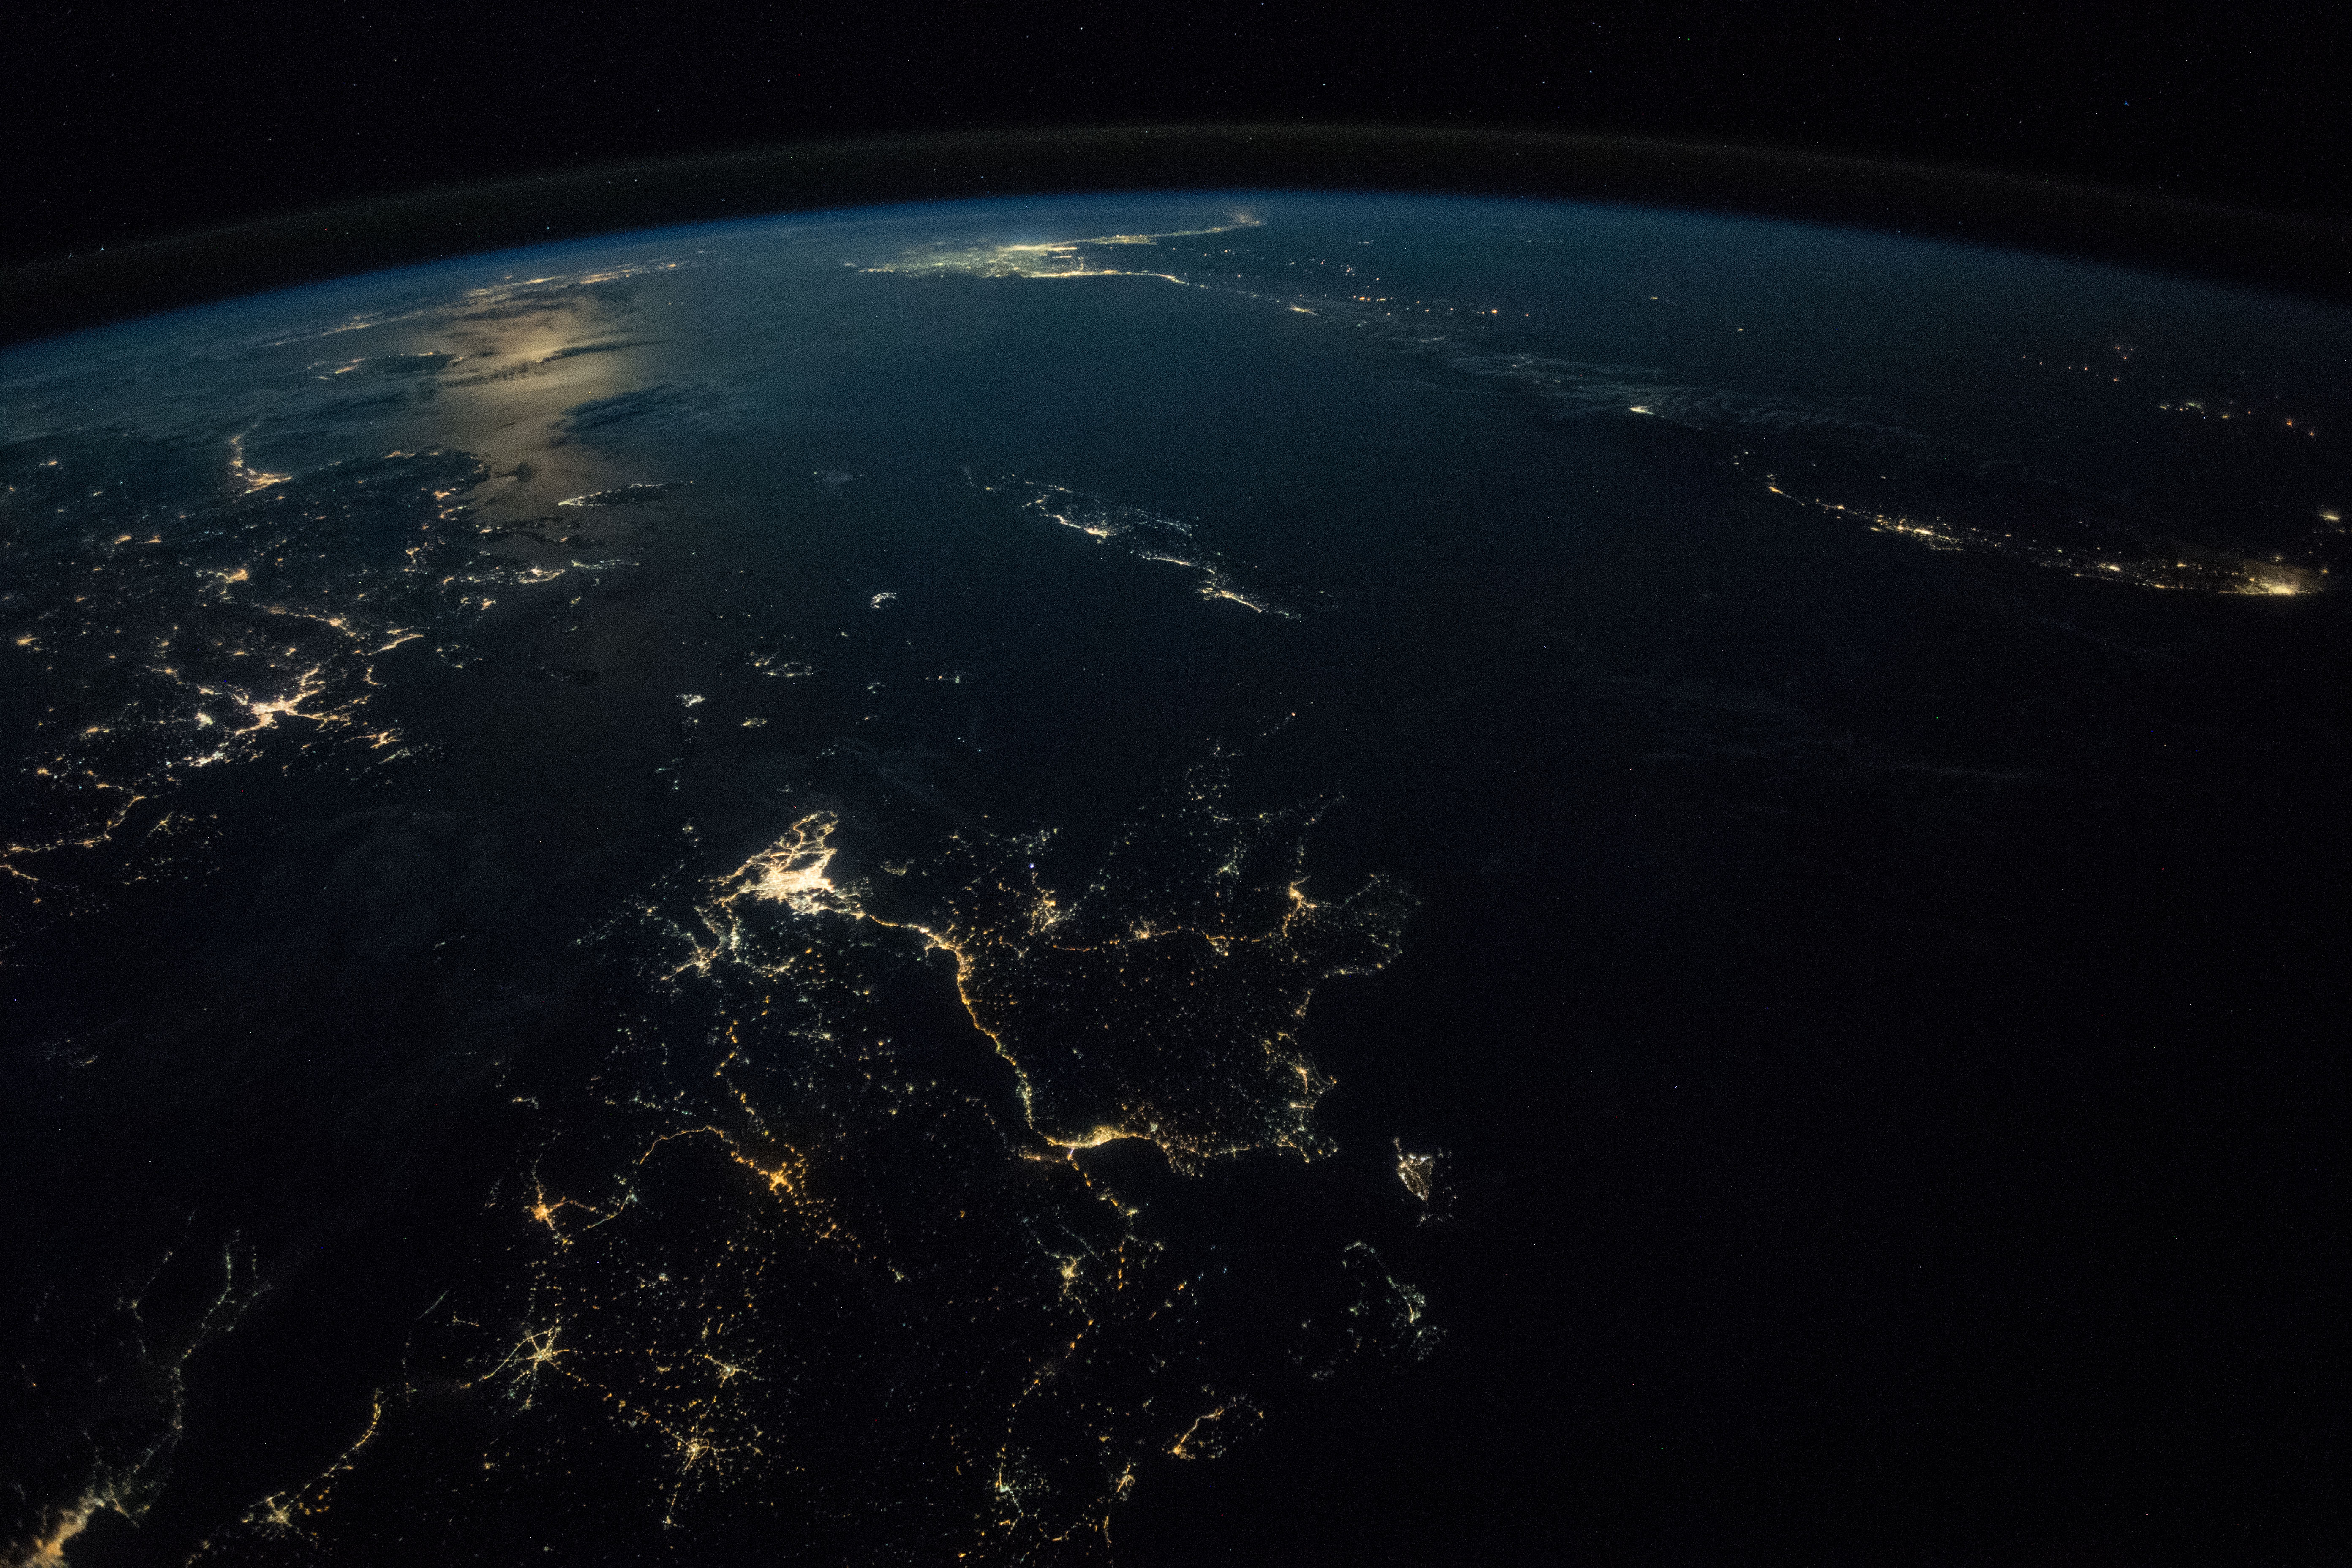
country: GREECE
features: EGEO ISLANDS, KOS ISLAND, CRETE ISLAND, IZMIR CITY, AEGEAN SEA, ATHENS CITY, NIGHT, EARTH LIMB
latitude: 36.7
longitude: 23.1
